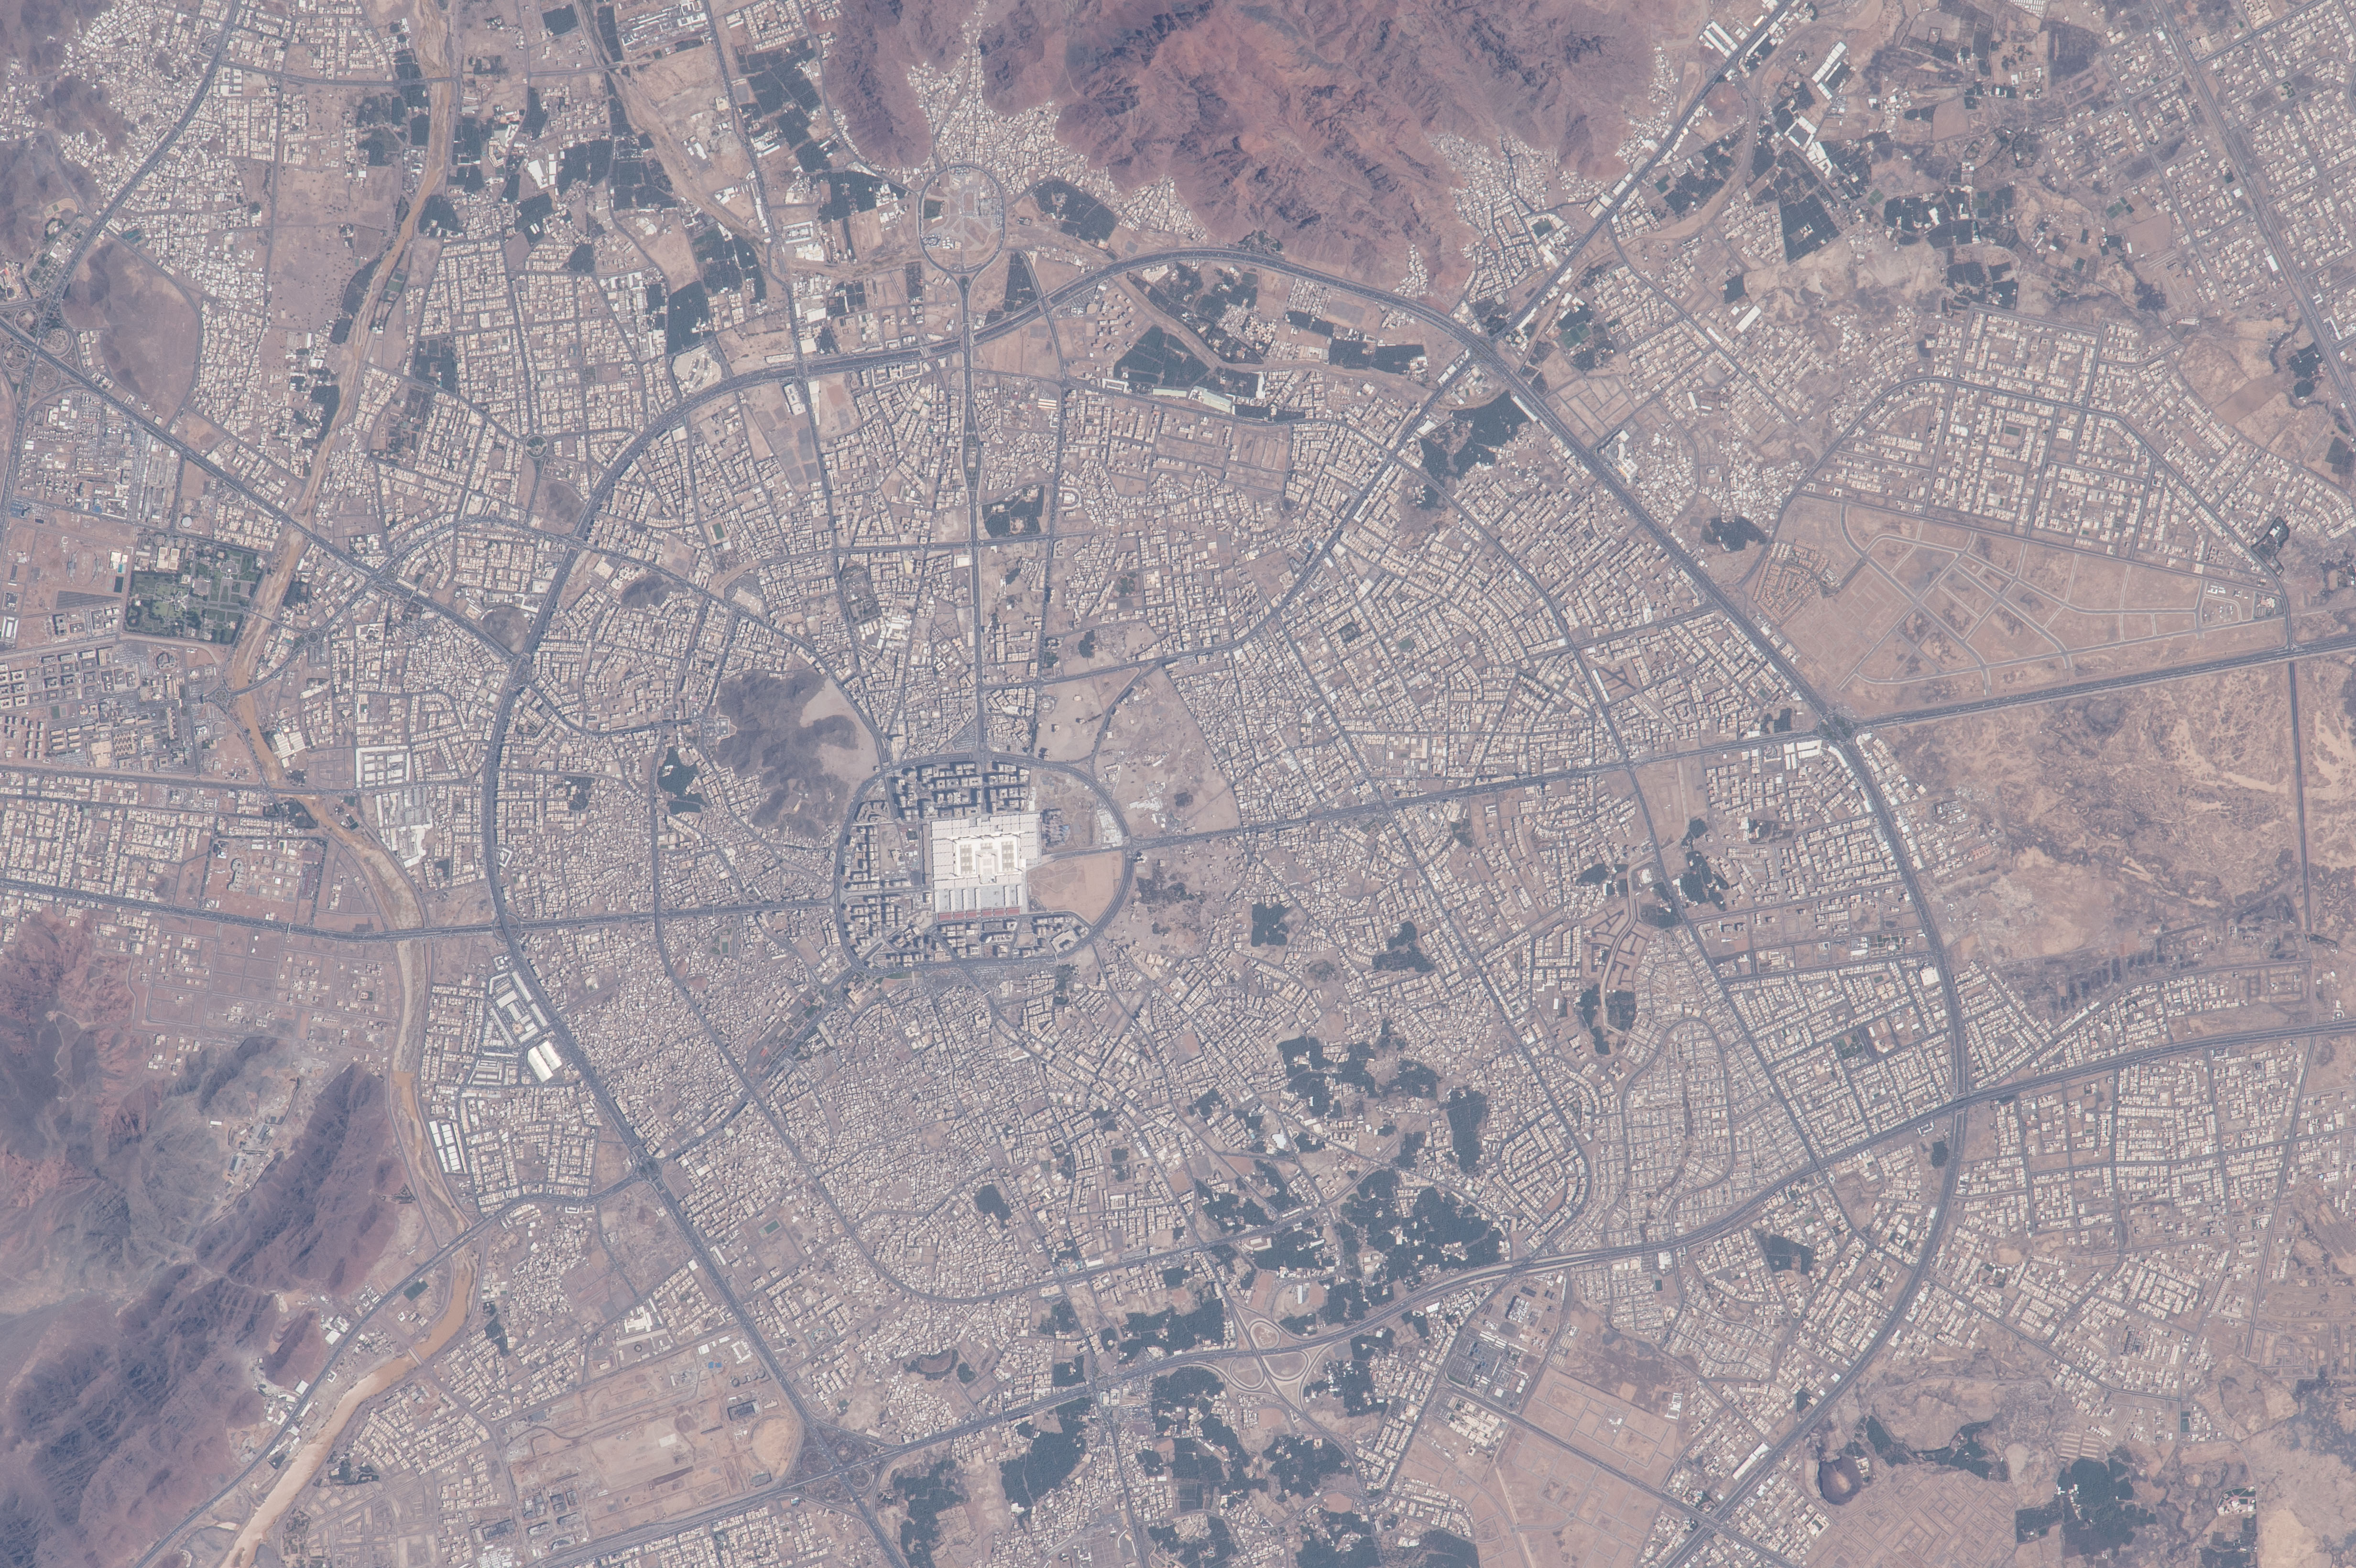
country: SAUDI ARABIA
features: MEDINA, PROPHET'S MOSQUE, ROADS
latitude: 24.4
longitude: 39.5
